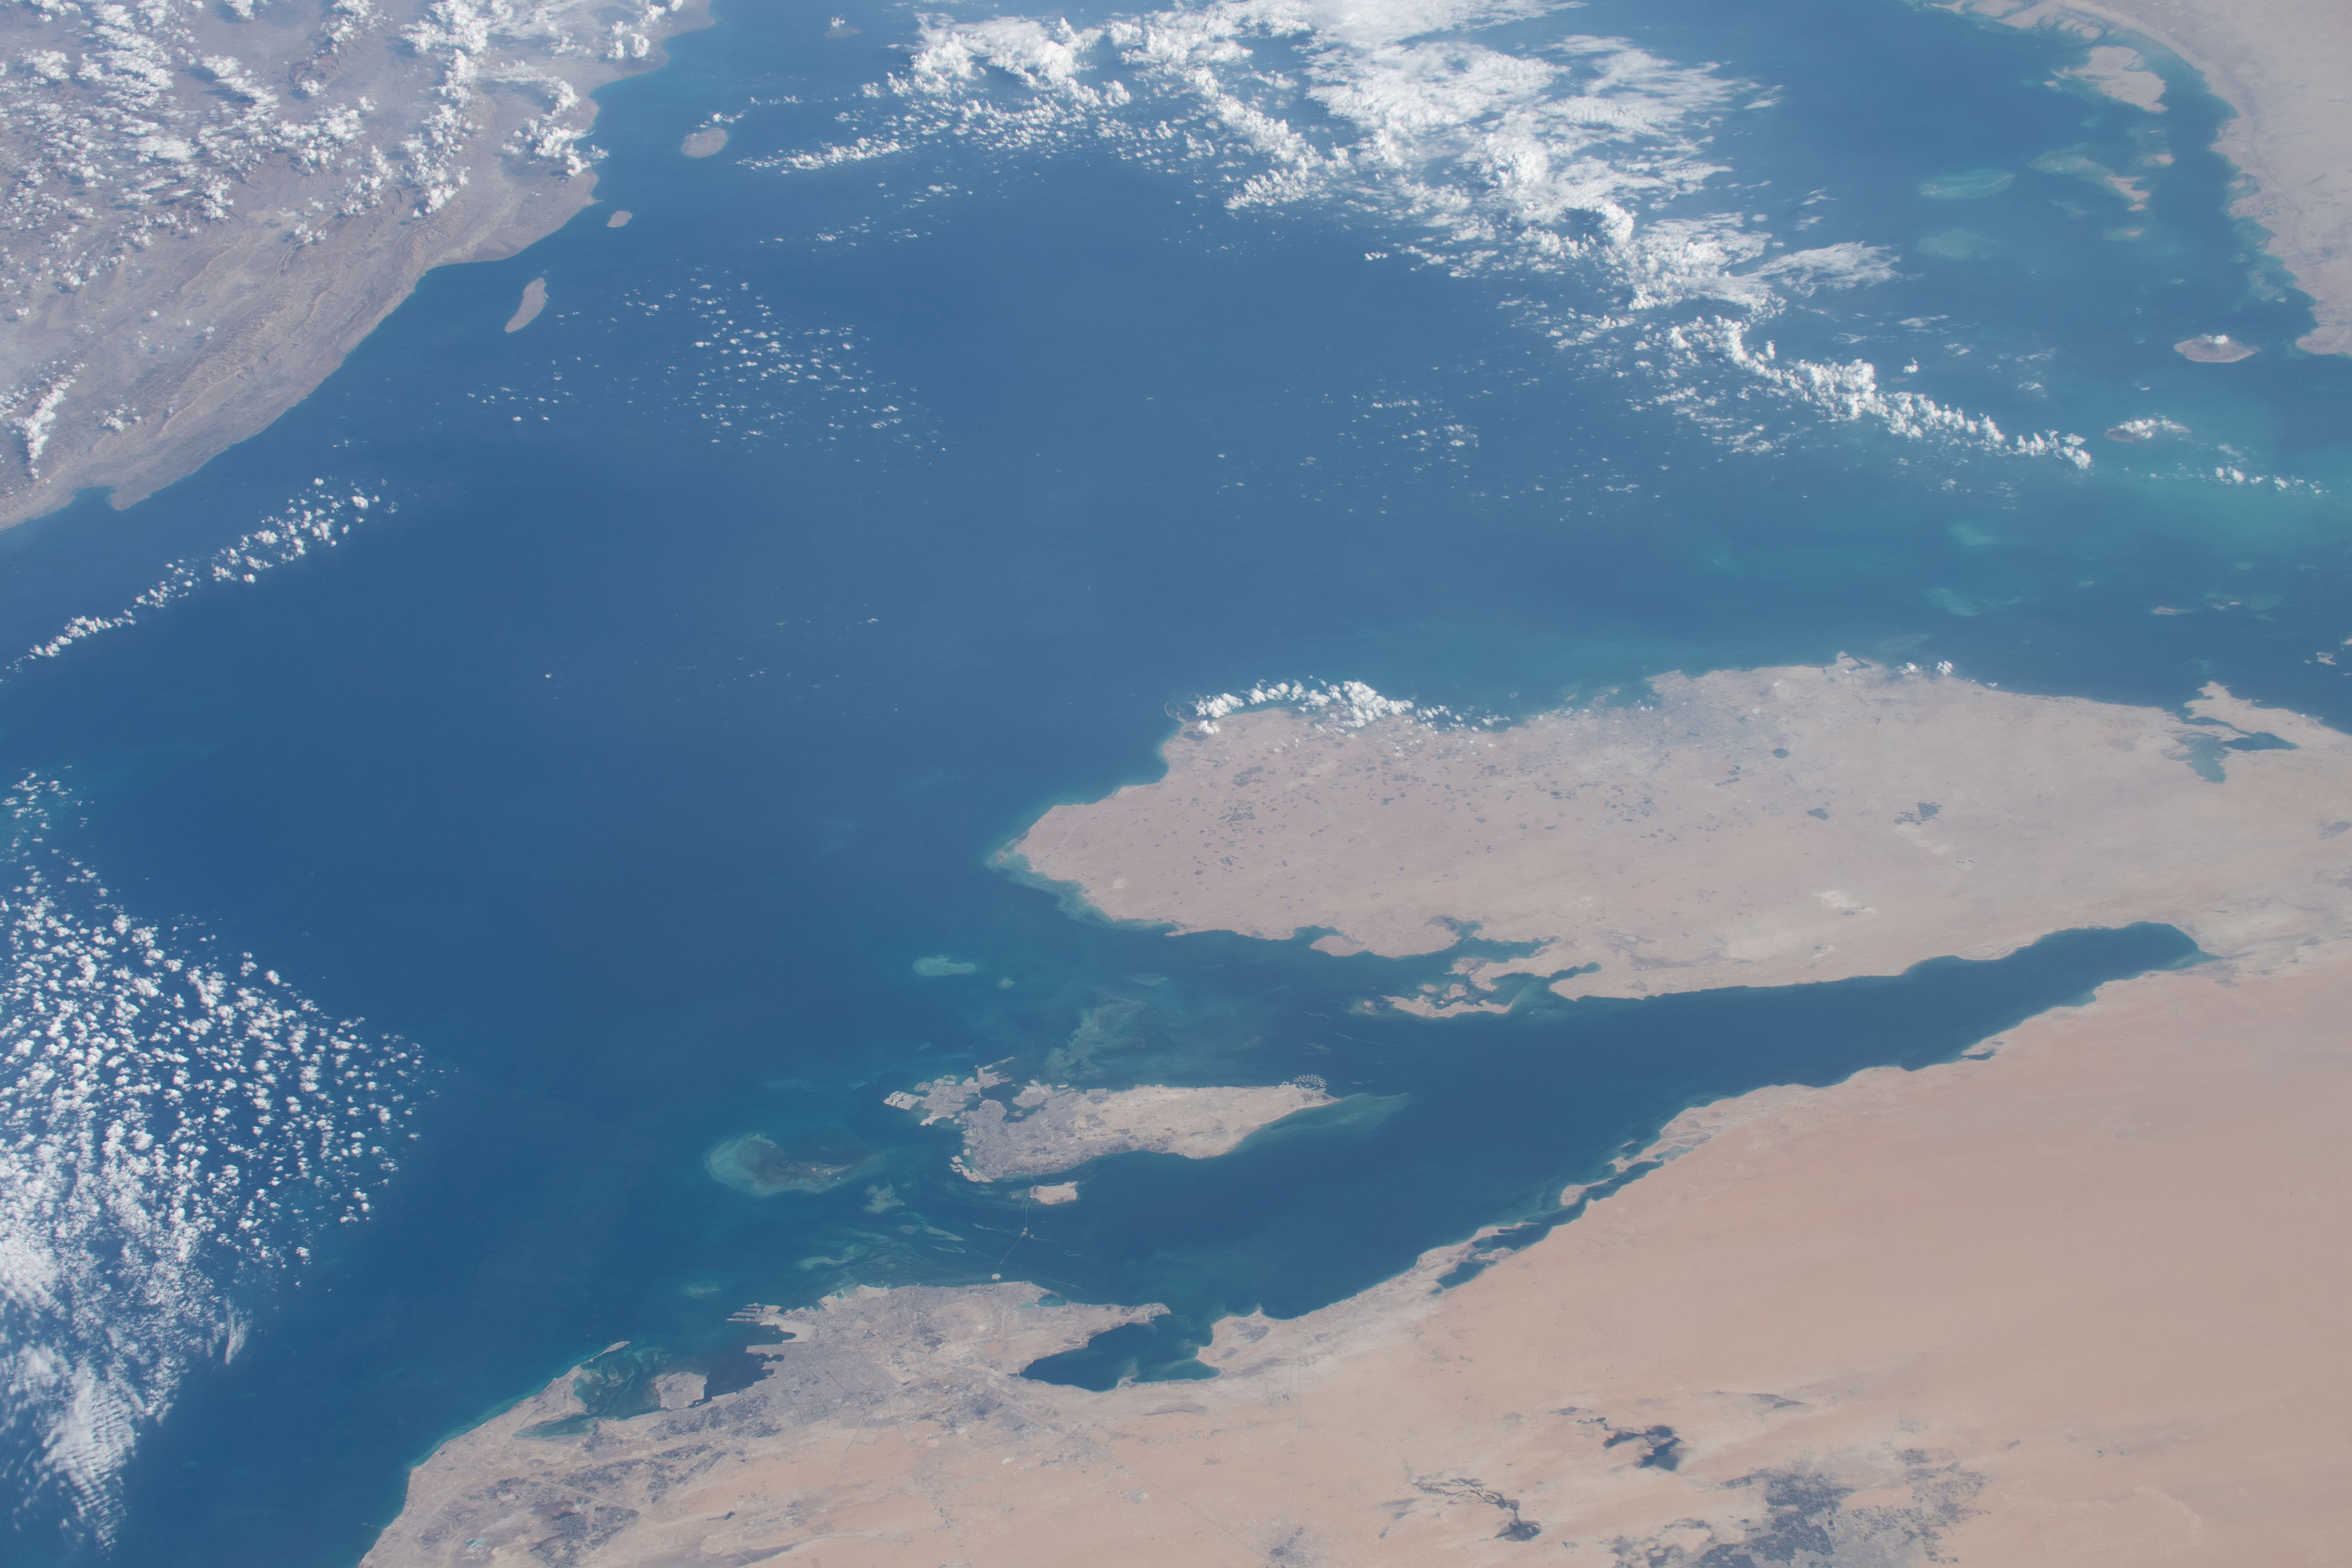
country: QATAR
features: QATAR, BAHRAIN, PERSIAN GULF
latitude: 26.0
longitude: 51.5
